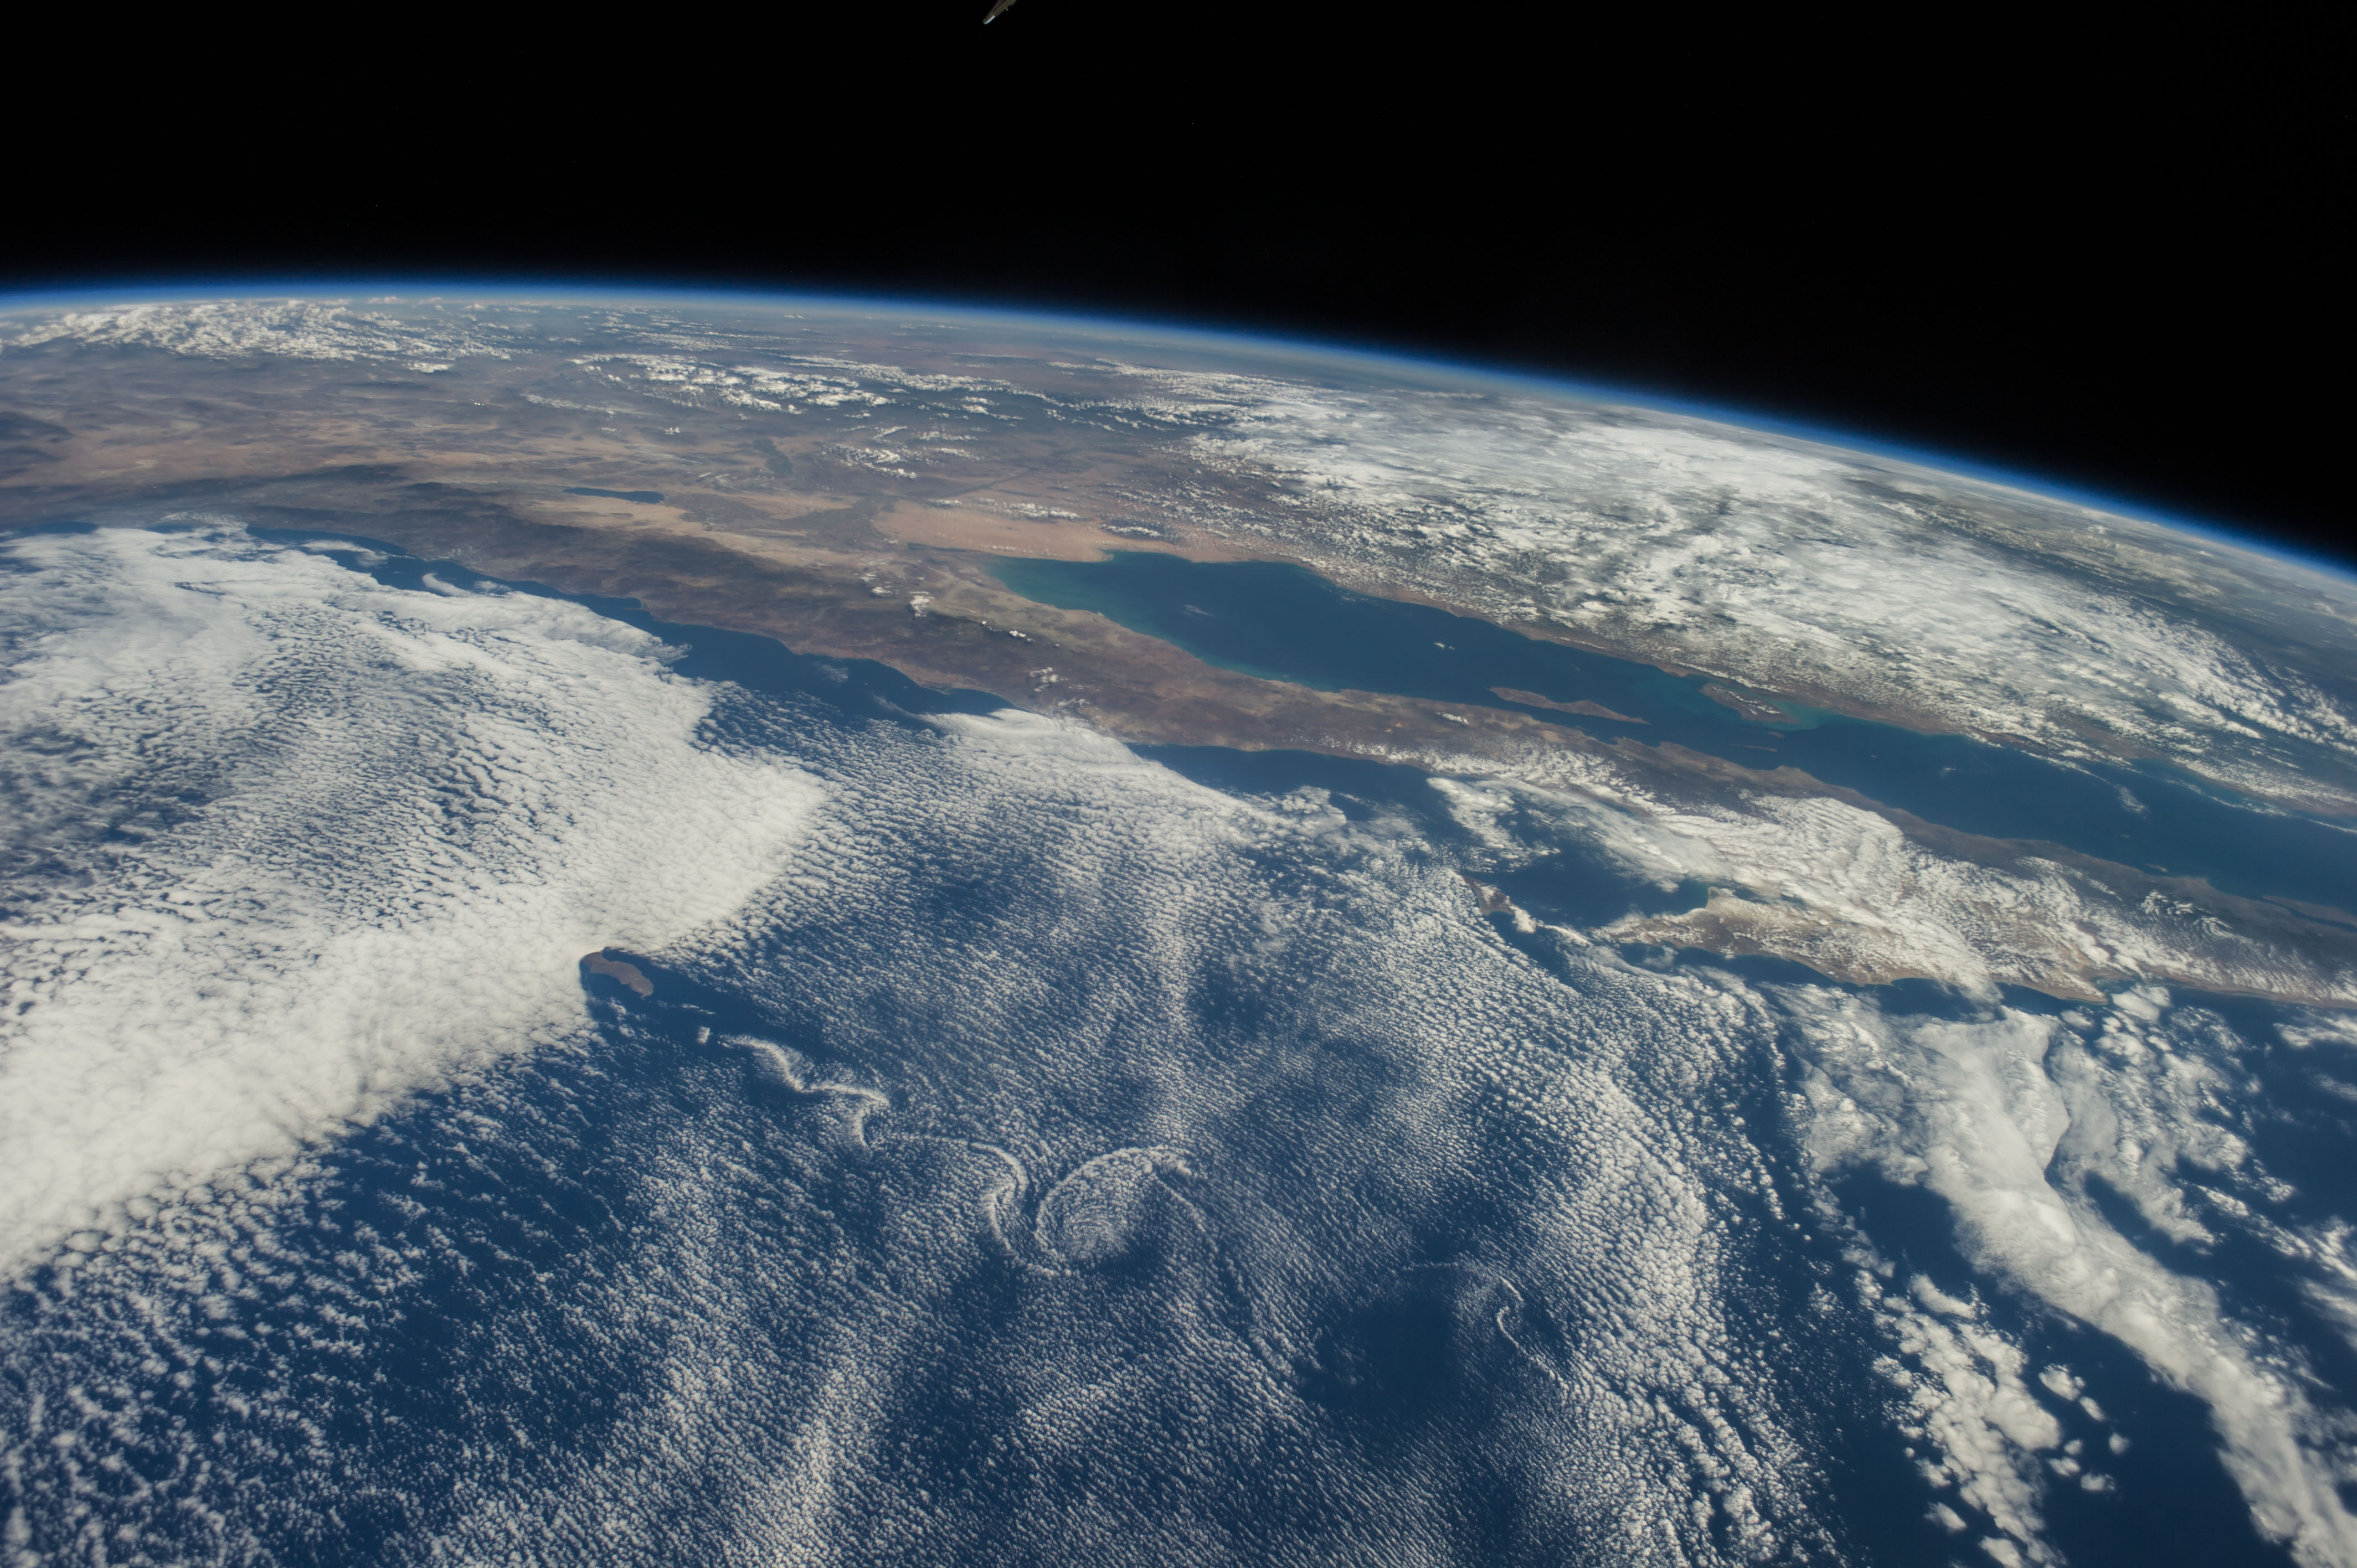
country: MEXICO
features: BAJA CALIFORNIA, G. OF CALIFORNIA, SONORAN DES., SALTON S., ATMOSPHERIC LIMB
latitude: 28.5
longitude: -116.0
